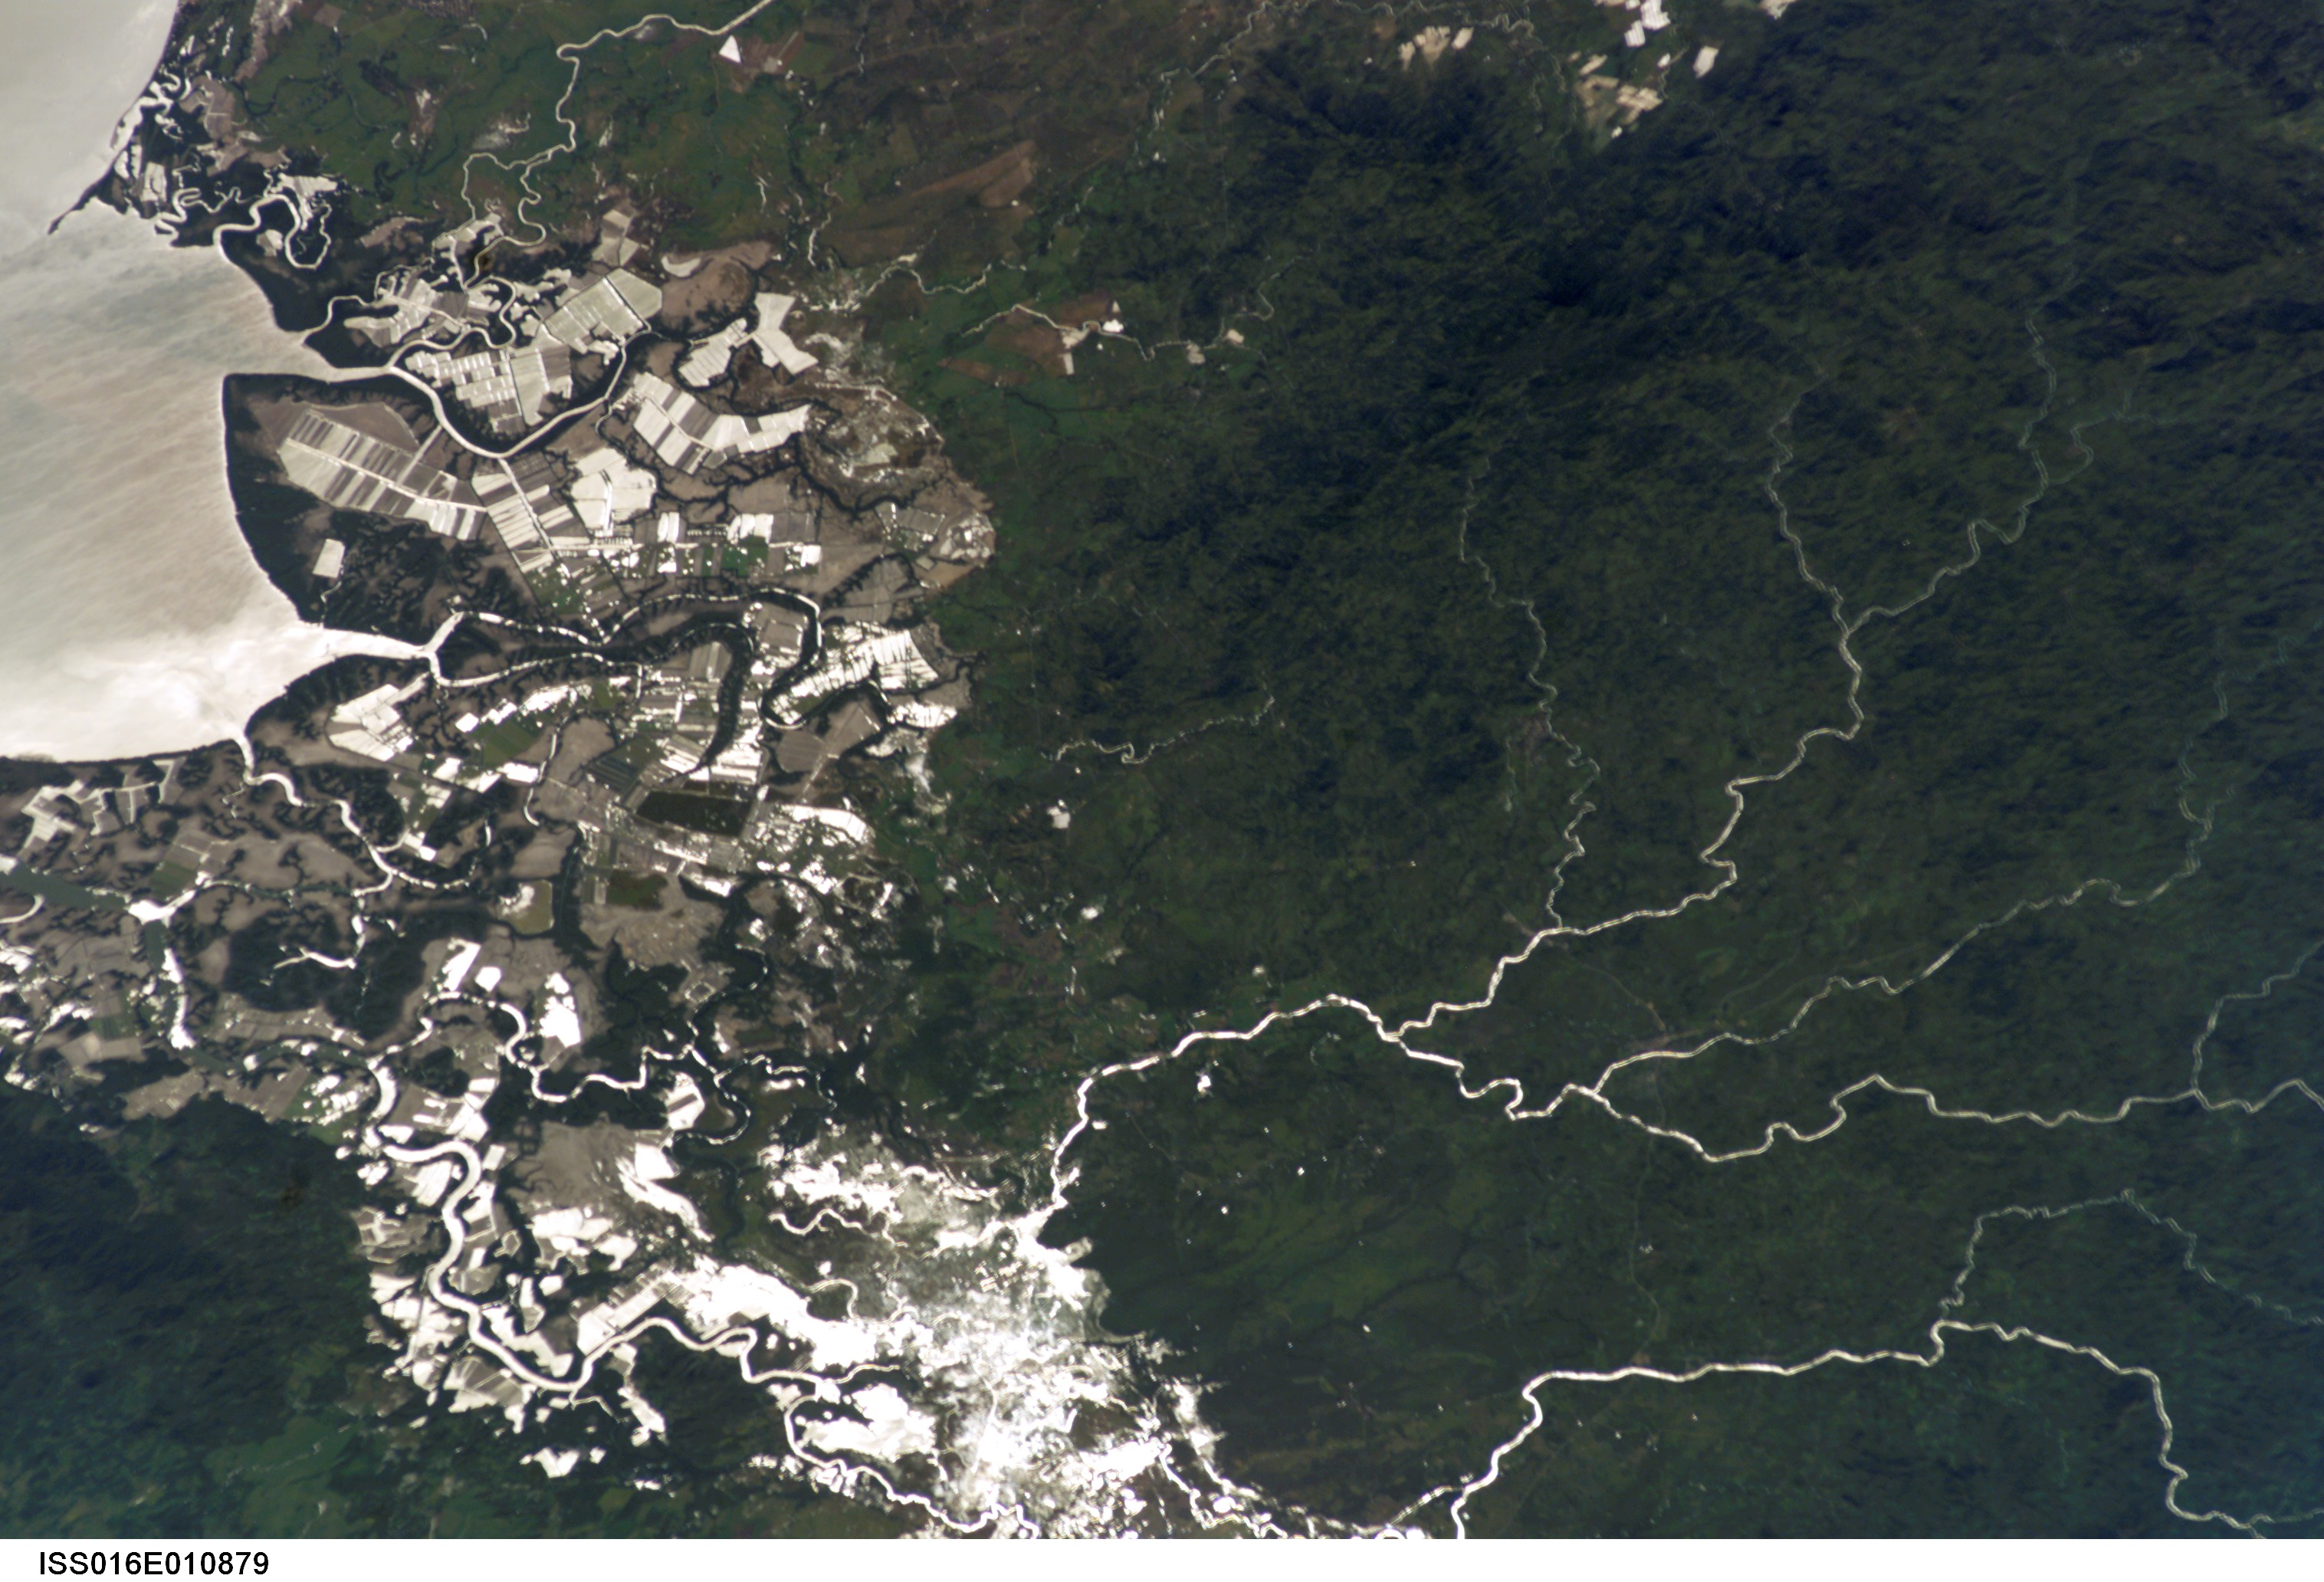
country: NICARAGUA
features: SE. G. OF FONSECA, GLINT, AGR.
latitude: 13.0
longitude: -87.0
